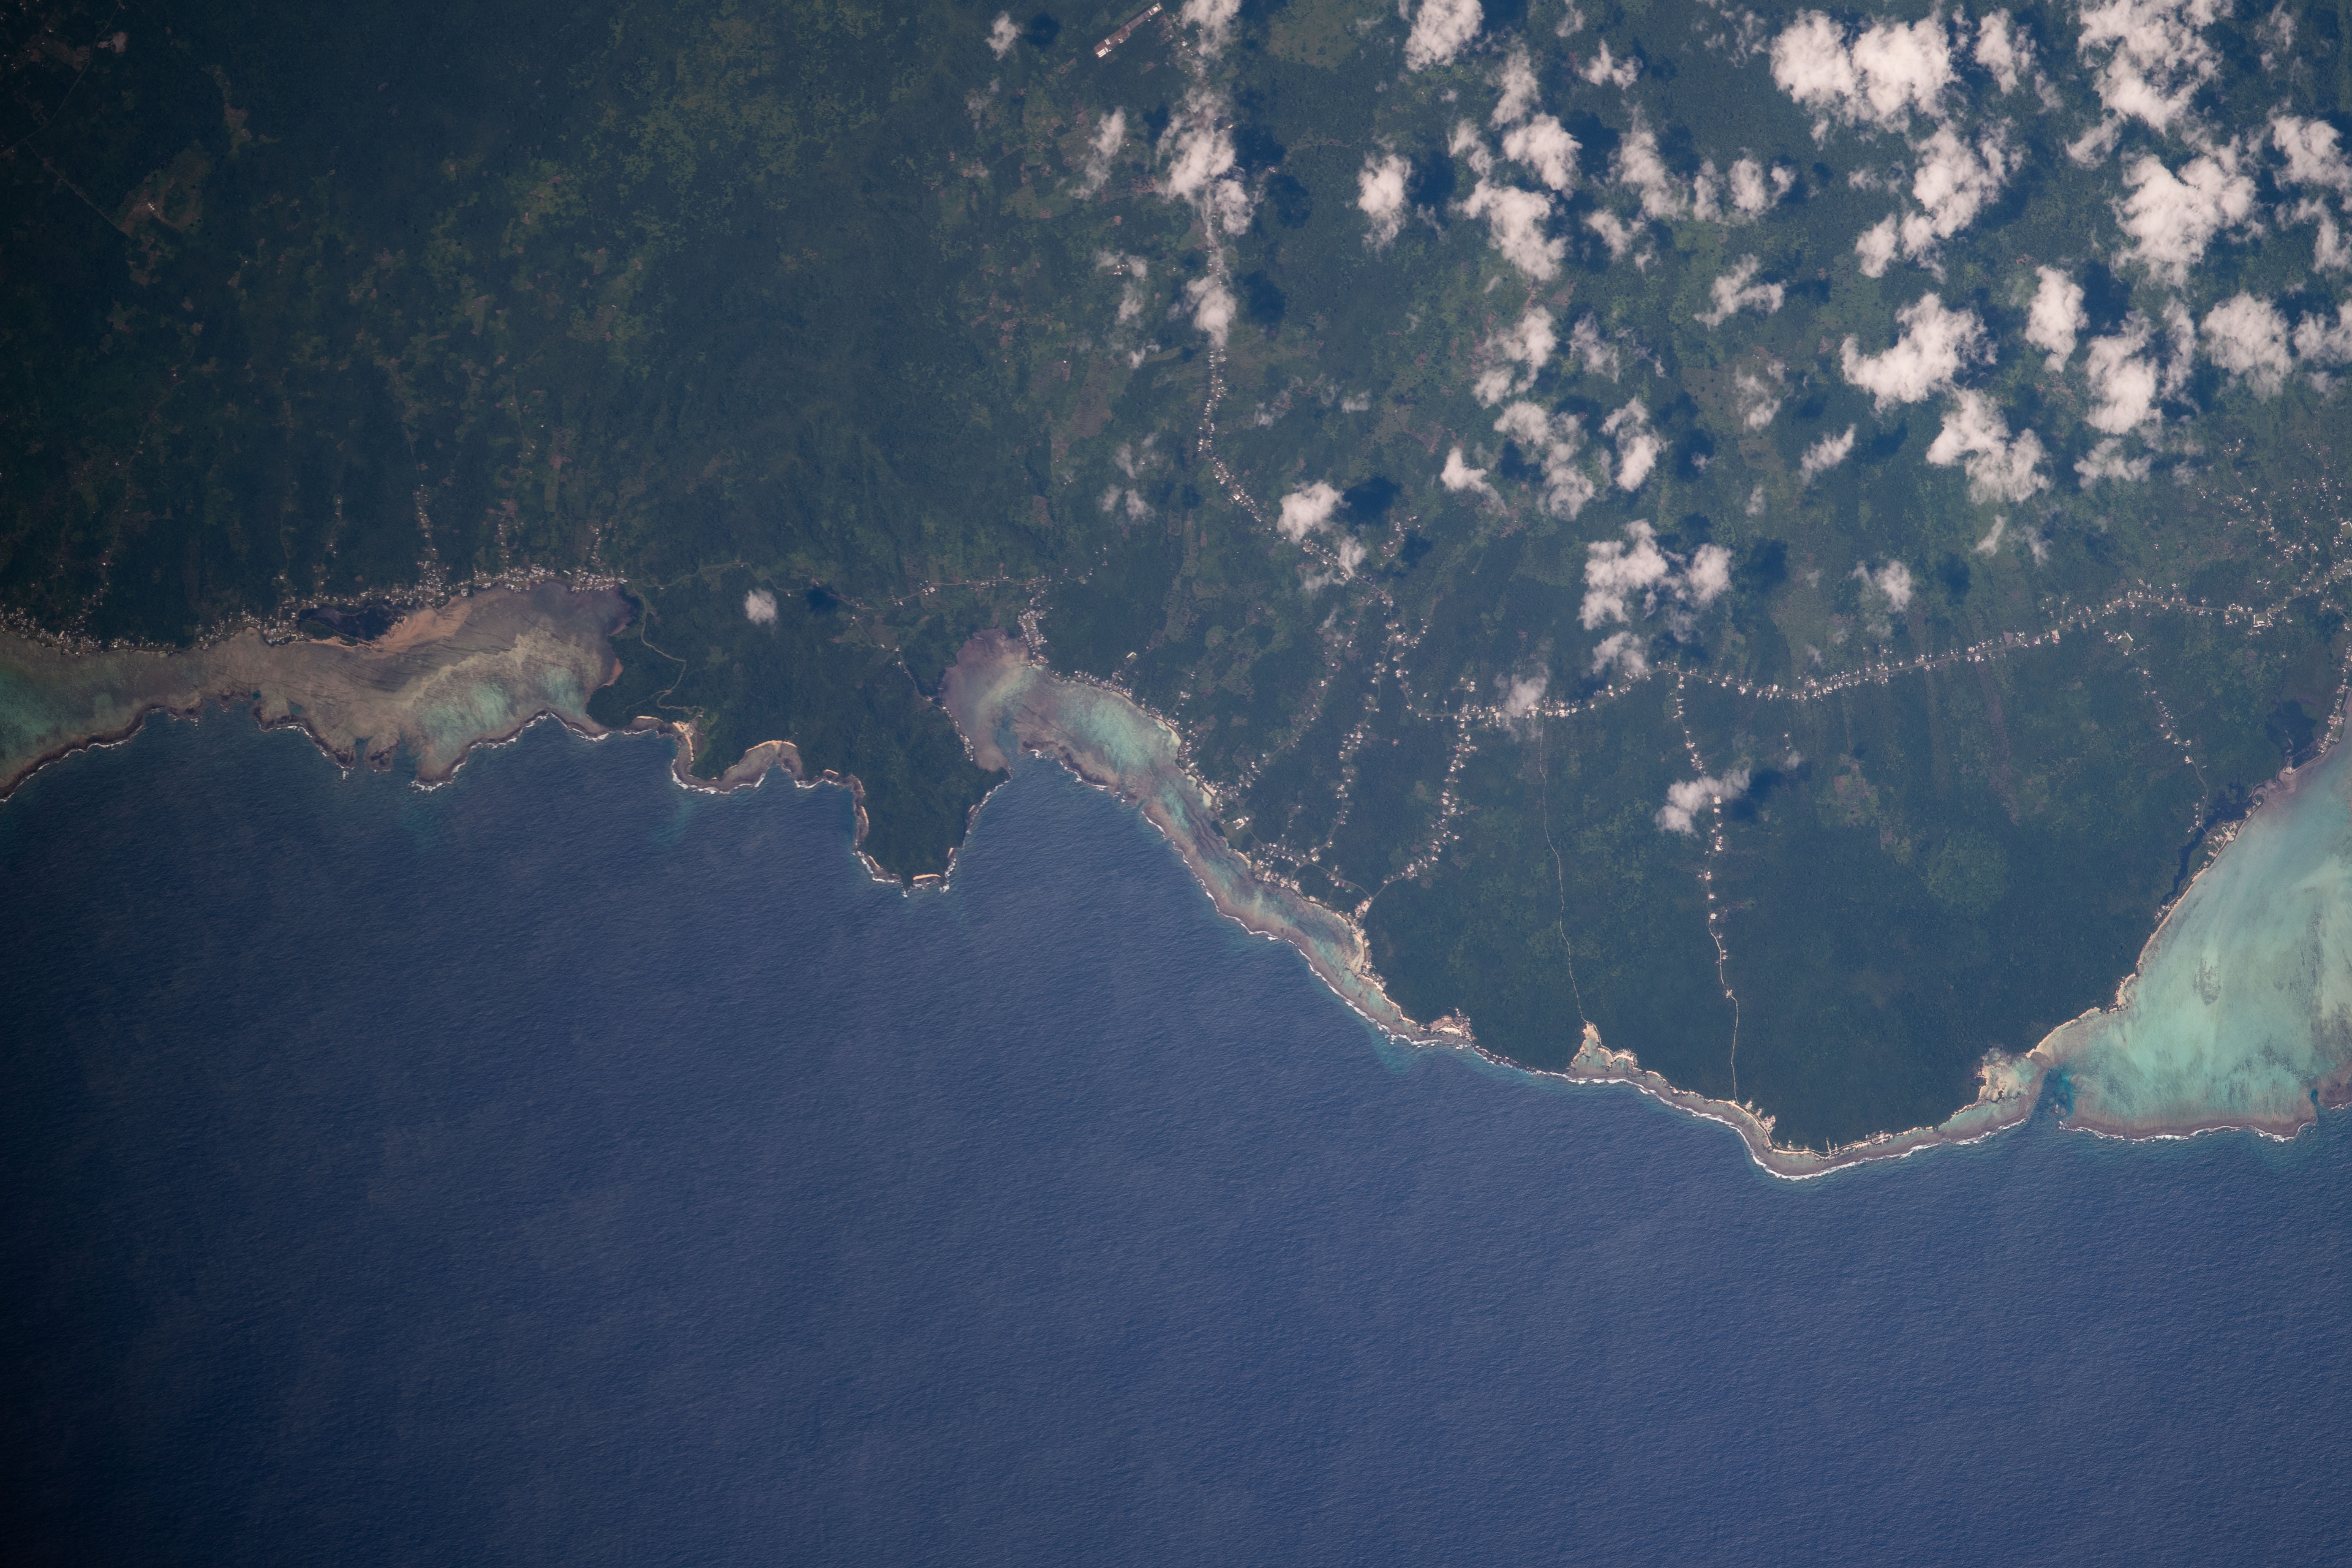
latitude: -13.9
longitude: -172.0
